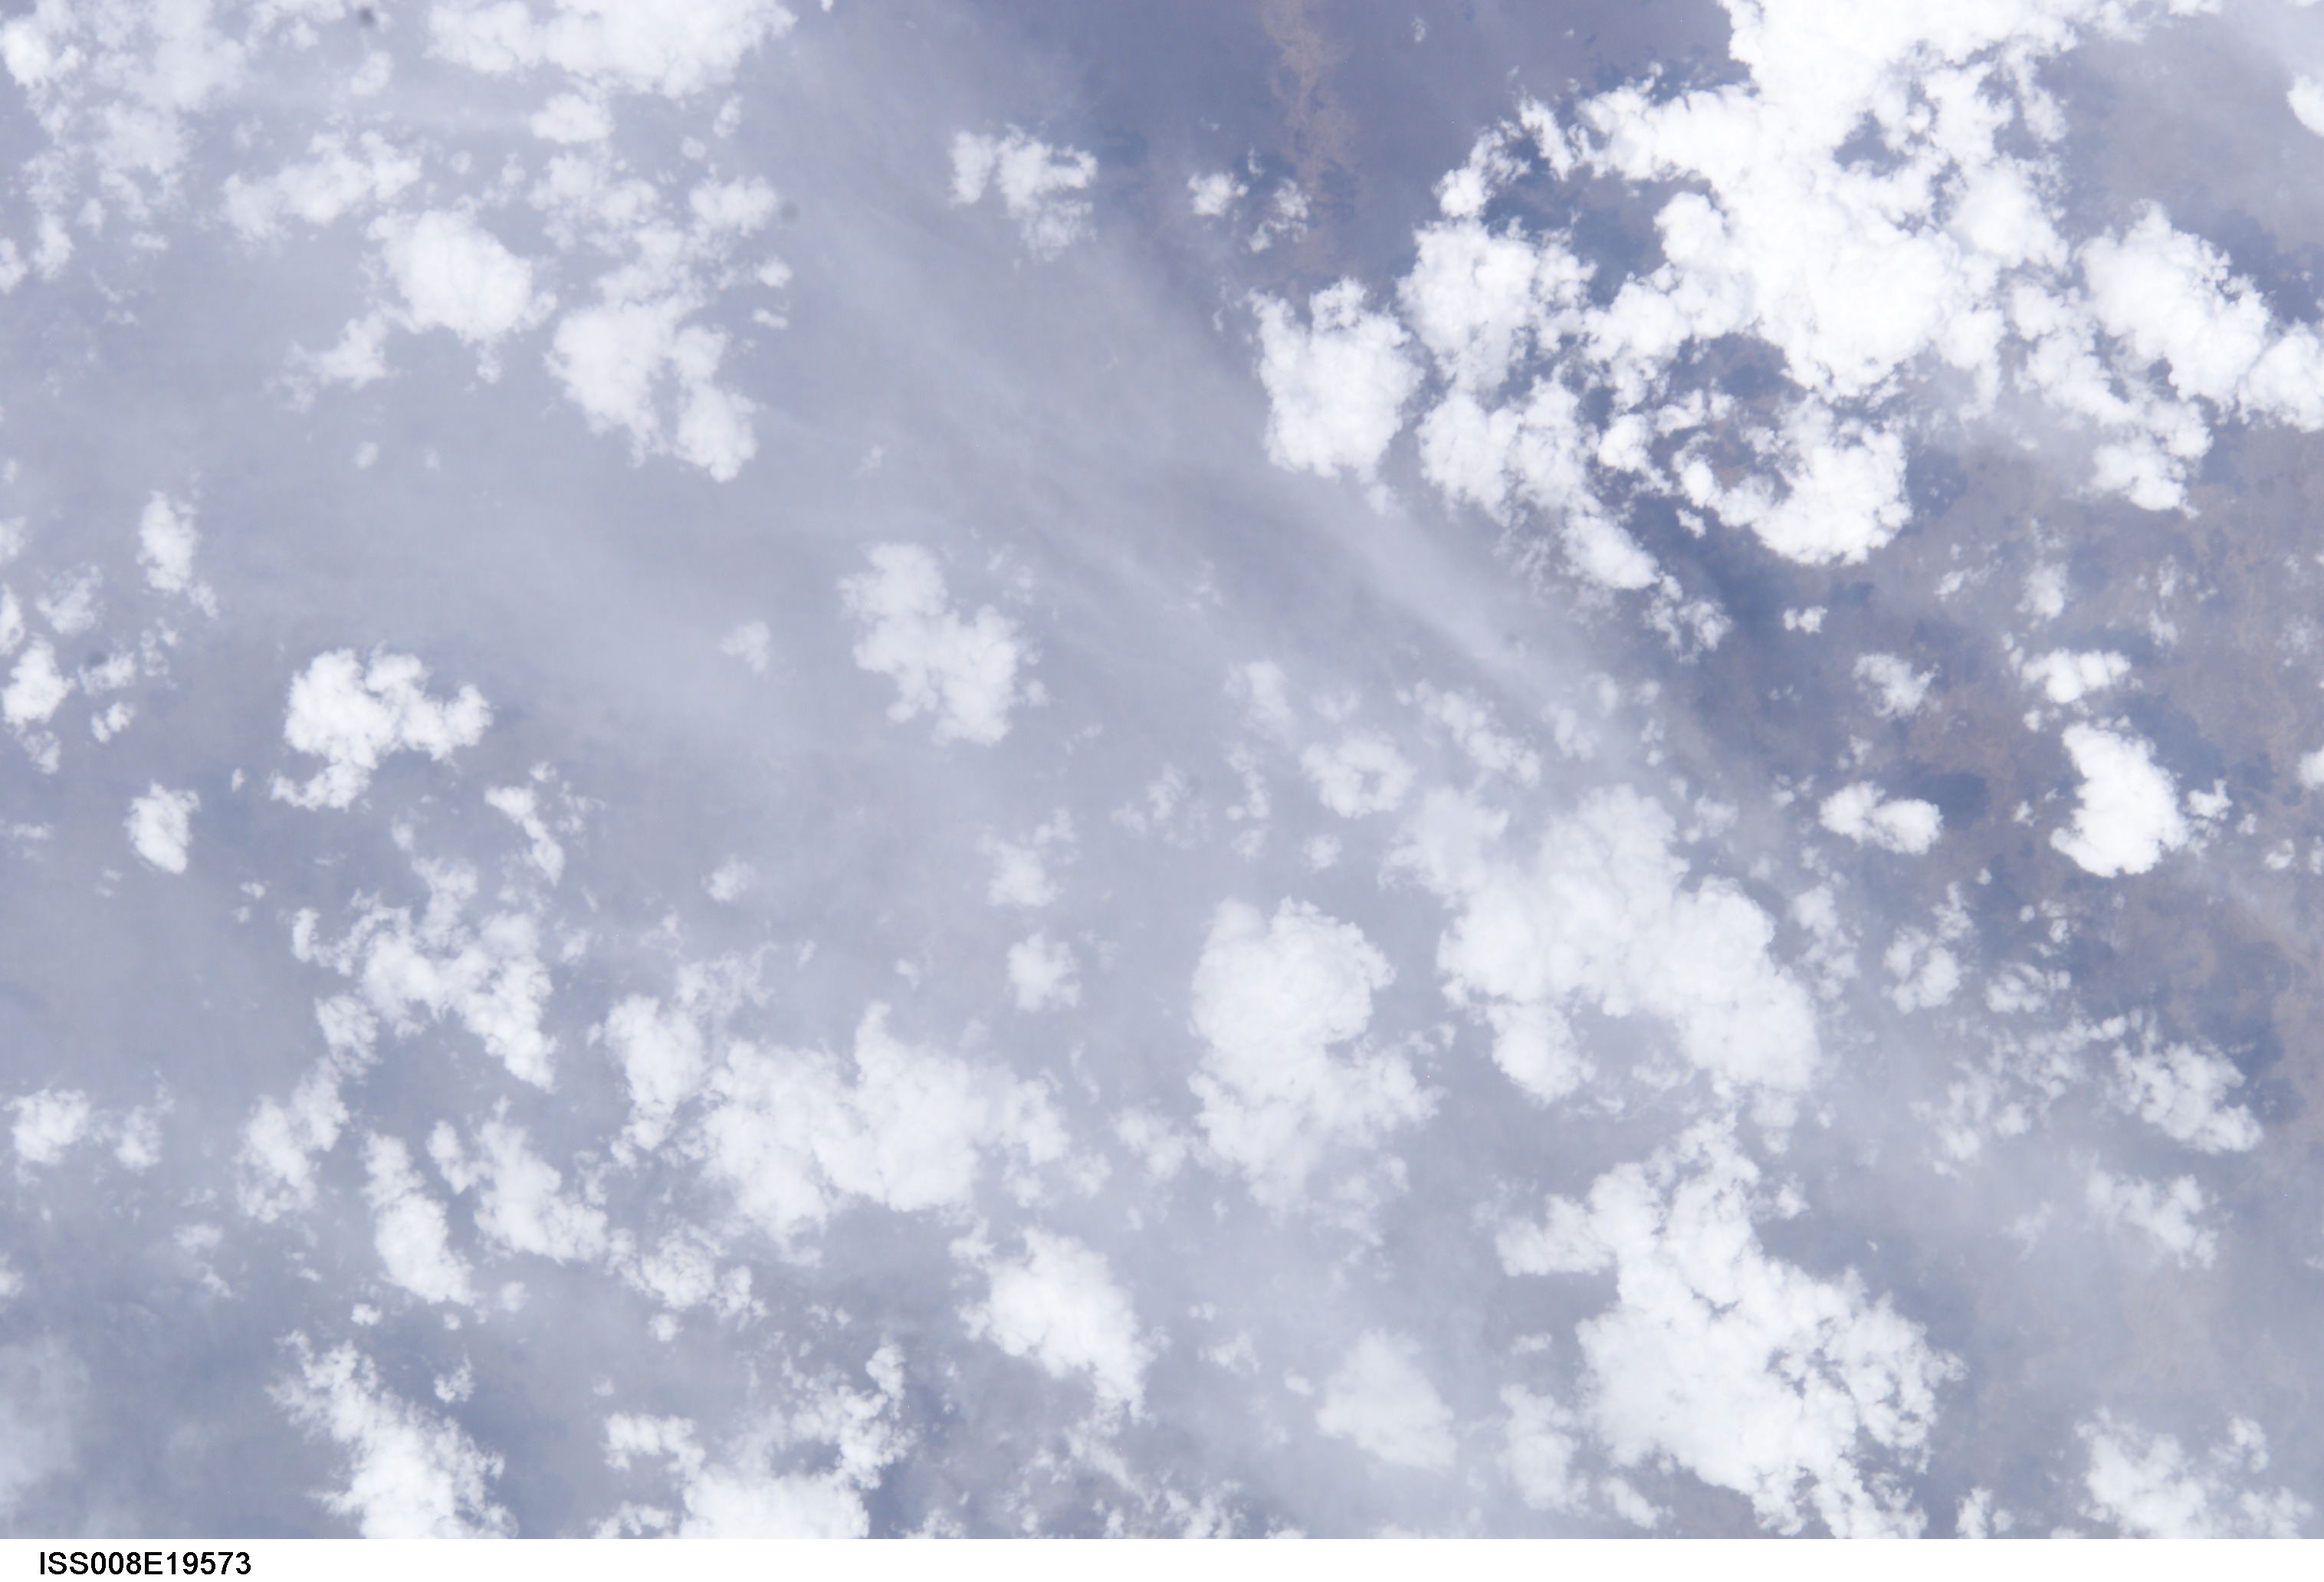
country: SUDAN
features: CLOUDS
